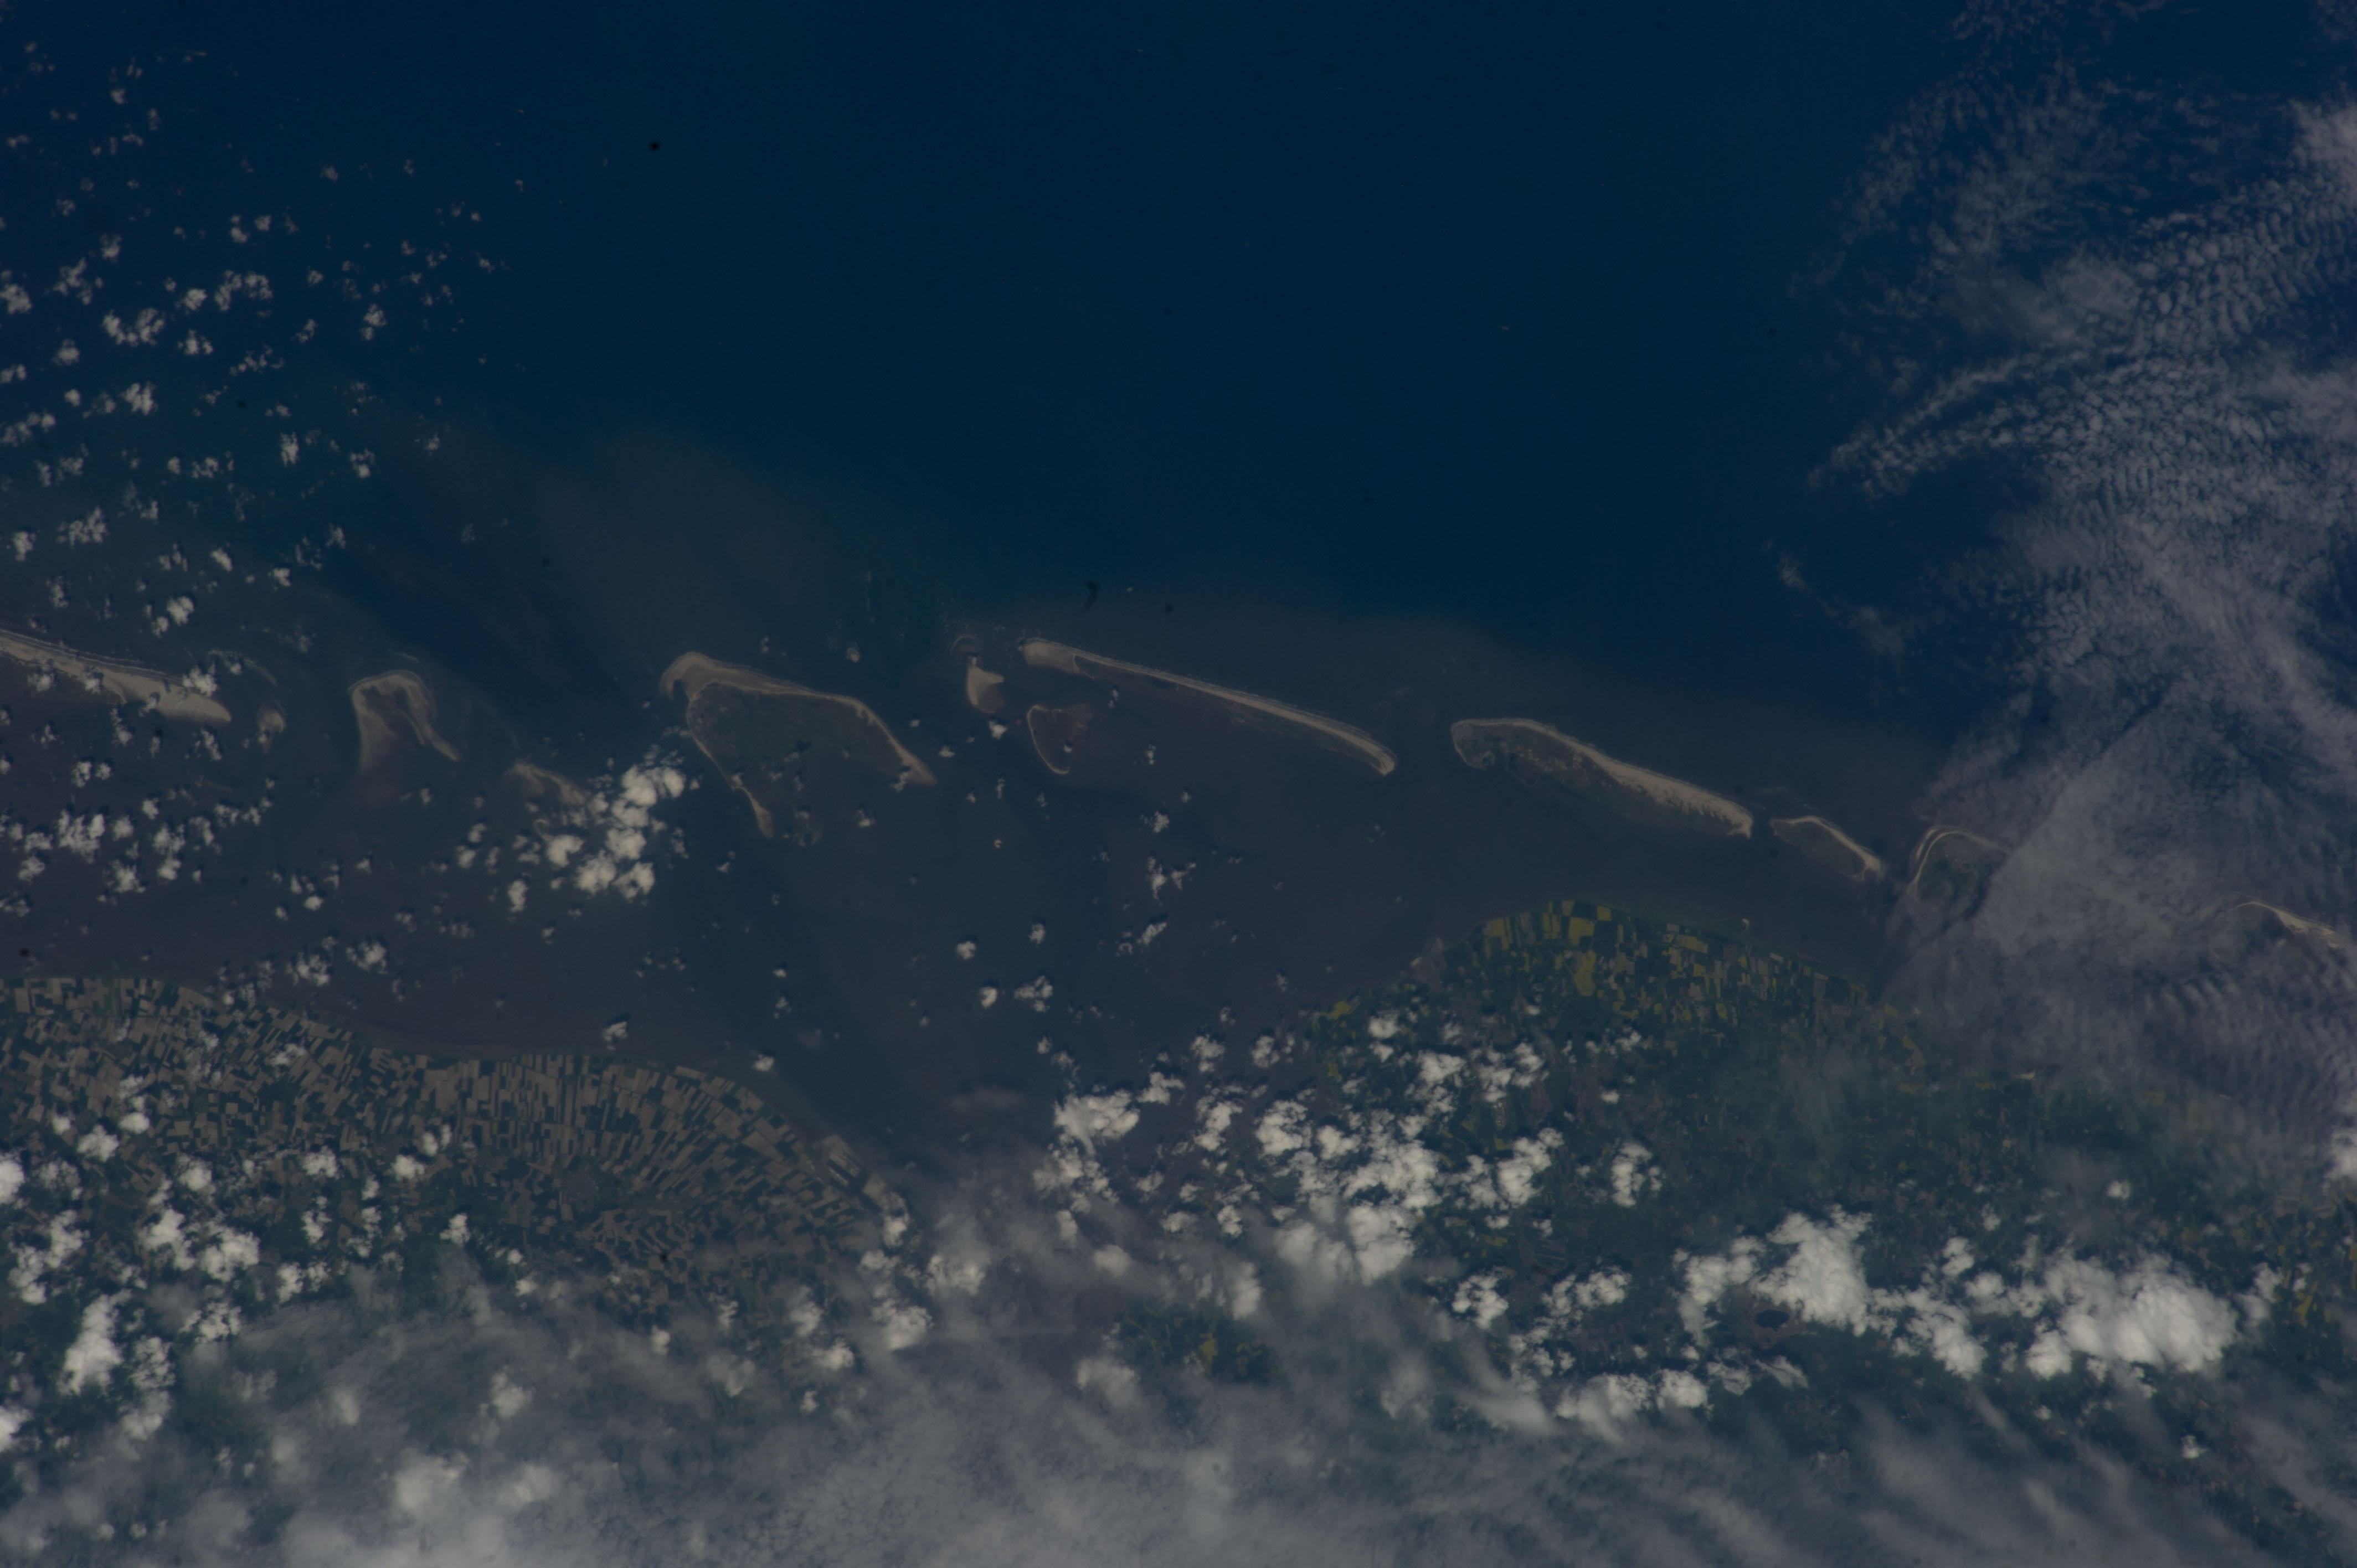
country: GERMANY
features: COAST, NORTH SEA, GERMAN WADDEN ISLANDS, EAST FRISIAN ISLANDS, JUIST, BORKUM, NORDERNEY, BALTRUM
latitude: 53.6
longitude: 7.0
